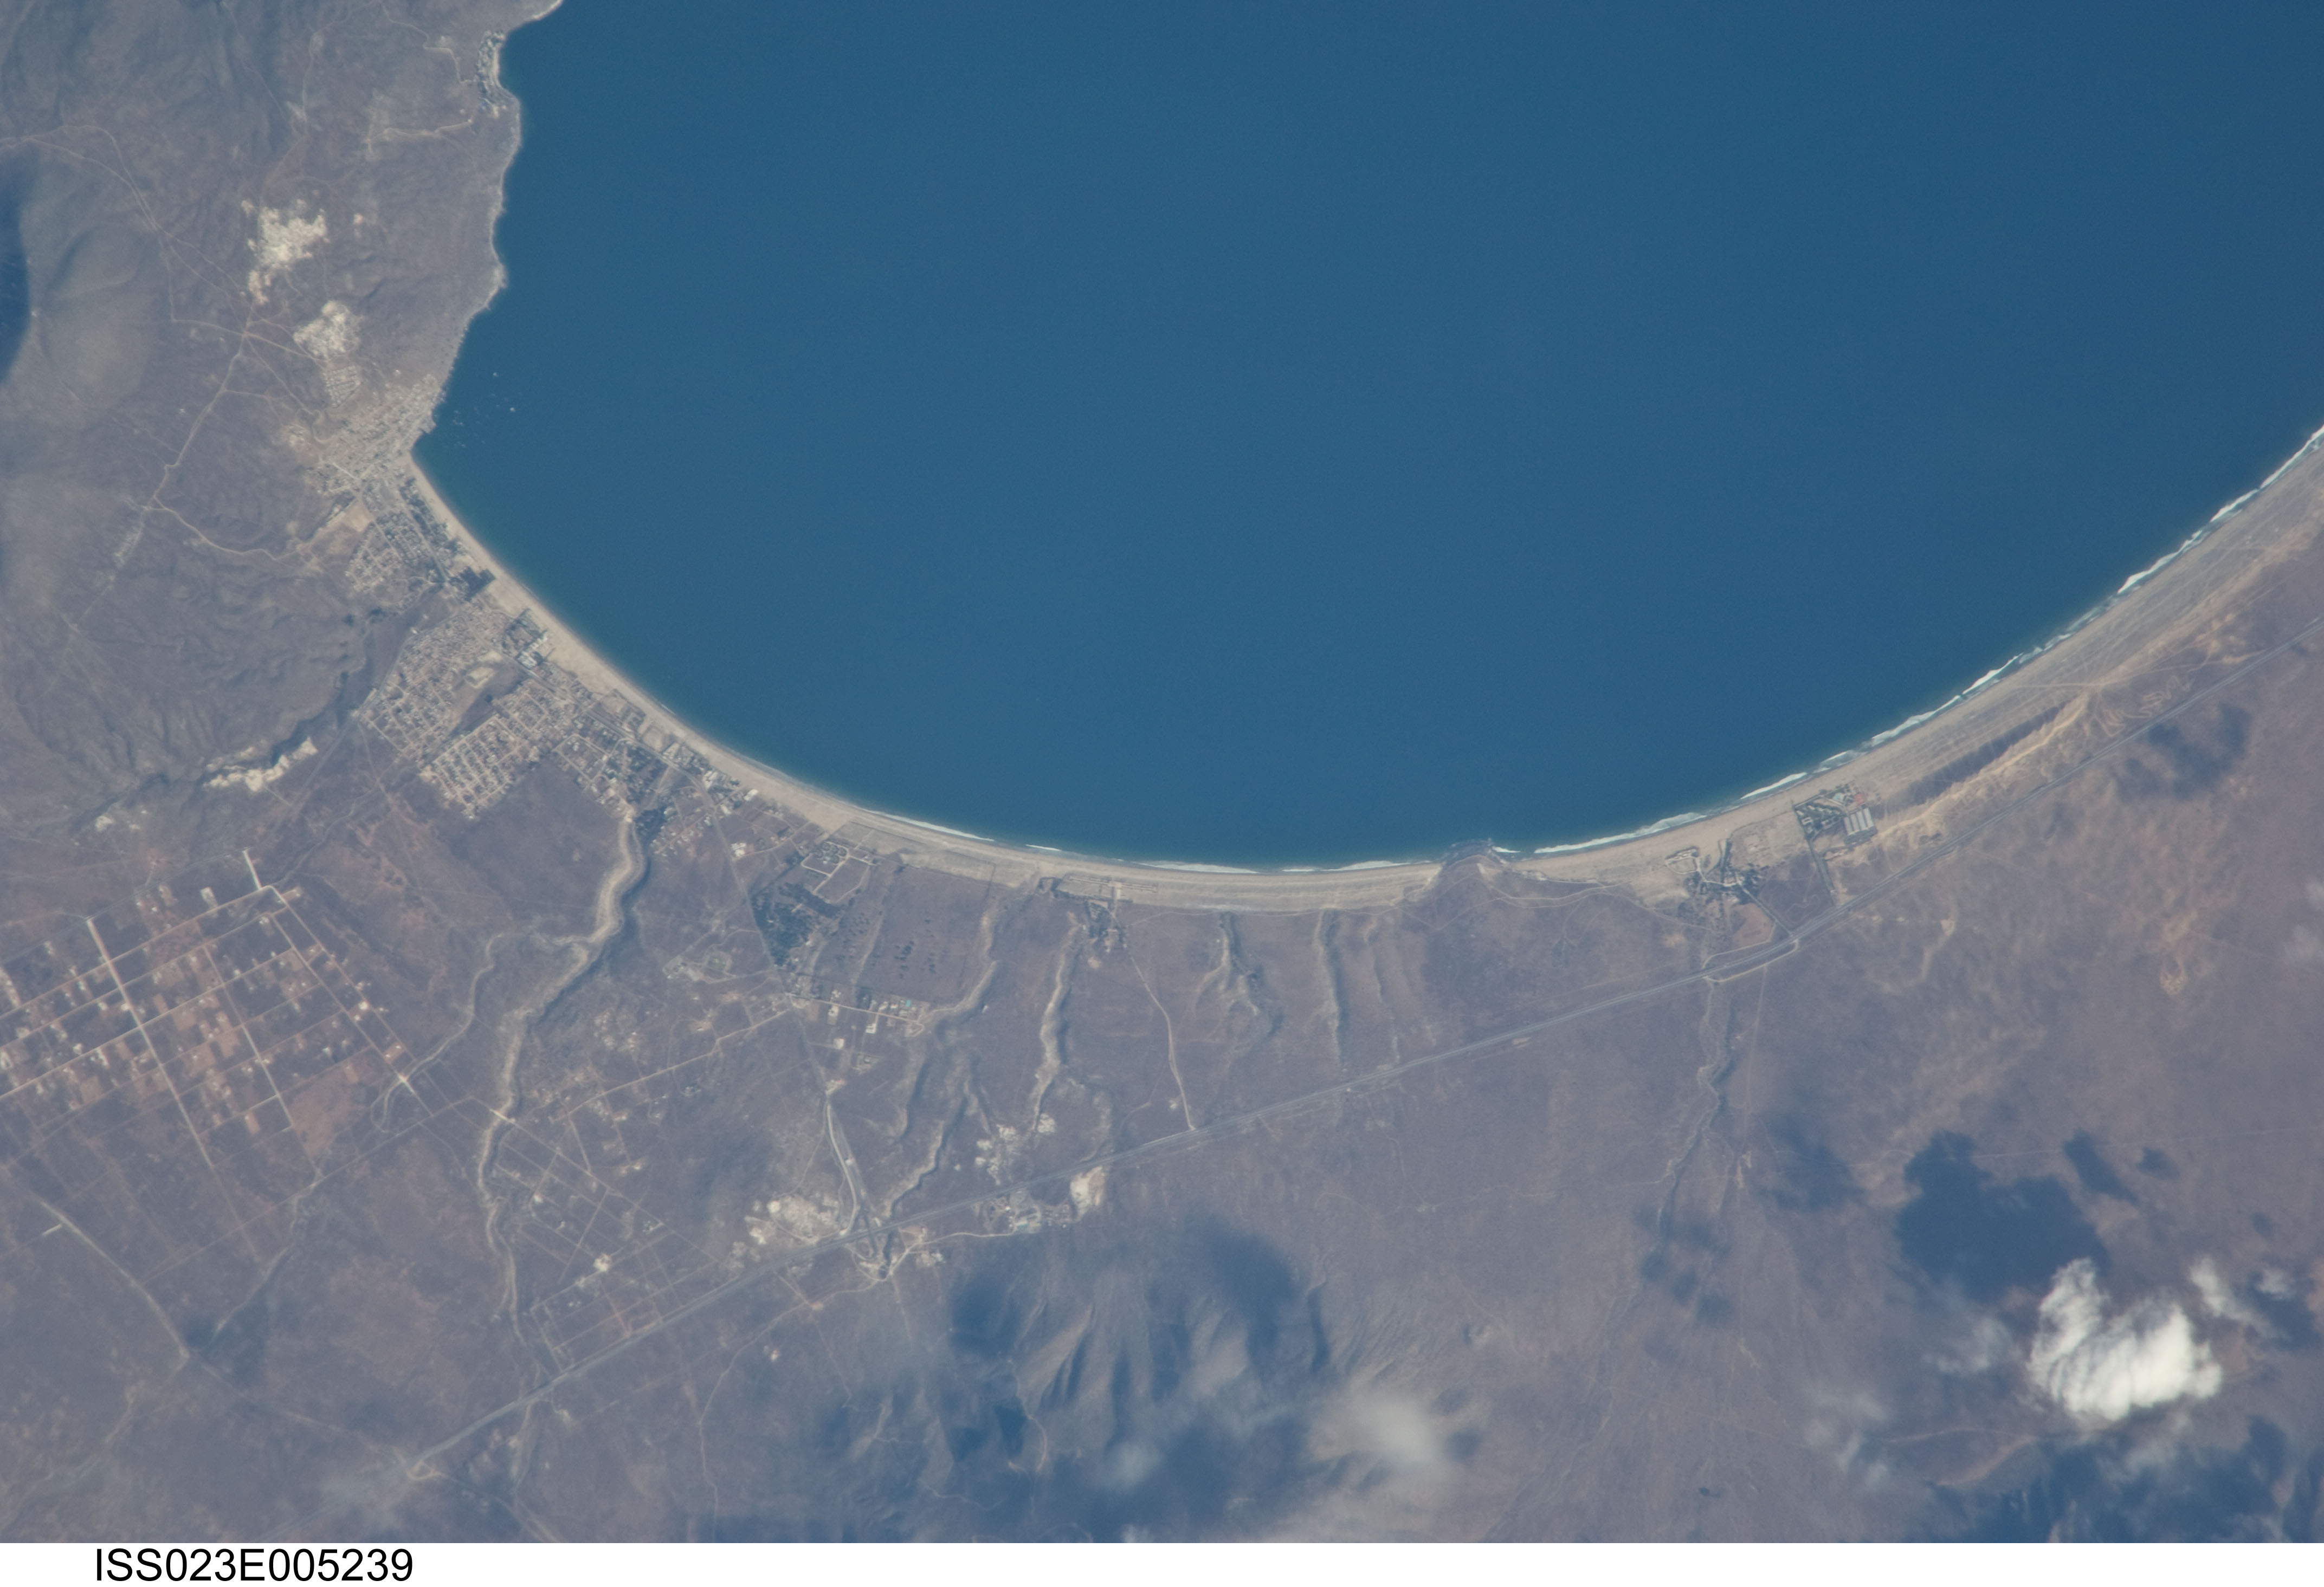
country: CHILE
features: GUANAQUERO BAY, PT. GUANAQUARO, BEACH, HILLS, VILLAGES, ROADS
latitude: -30.2
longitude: -71.4
